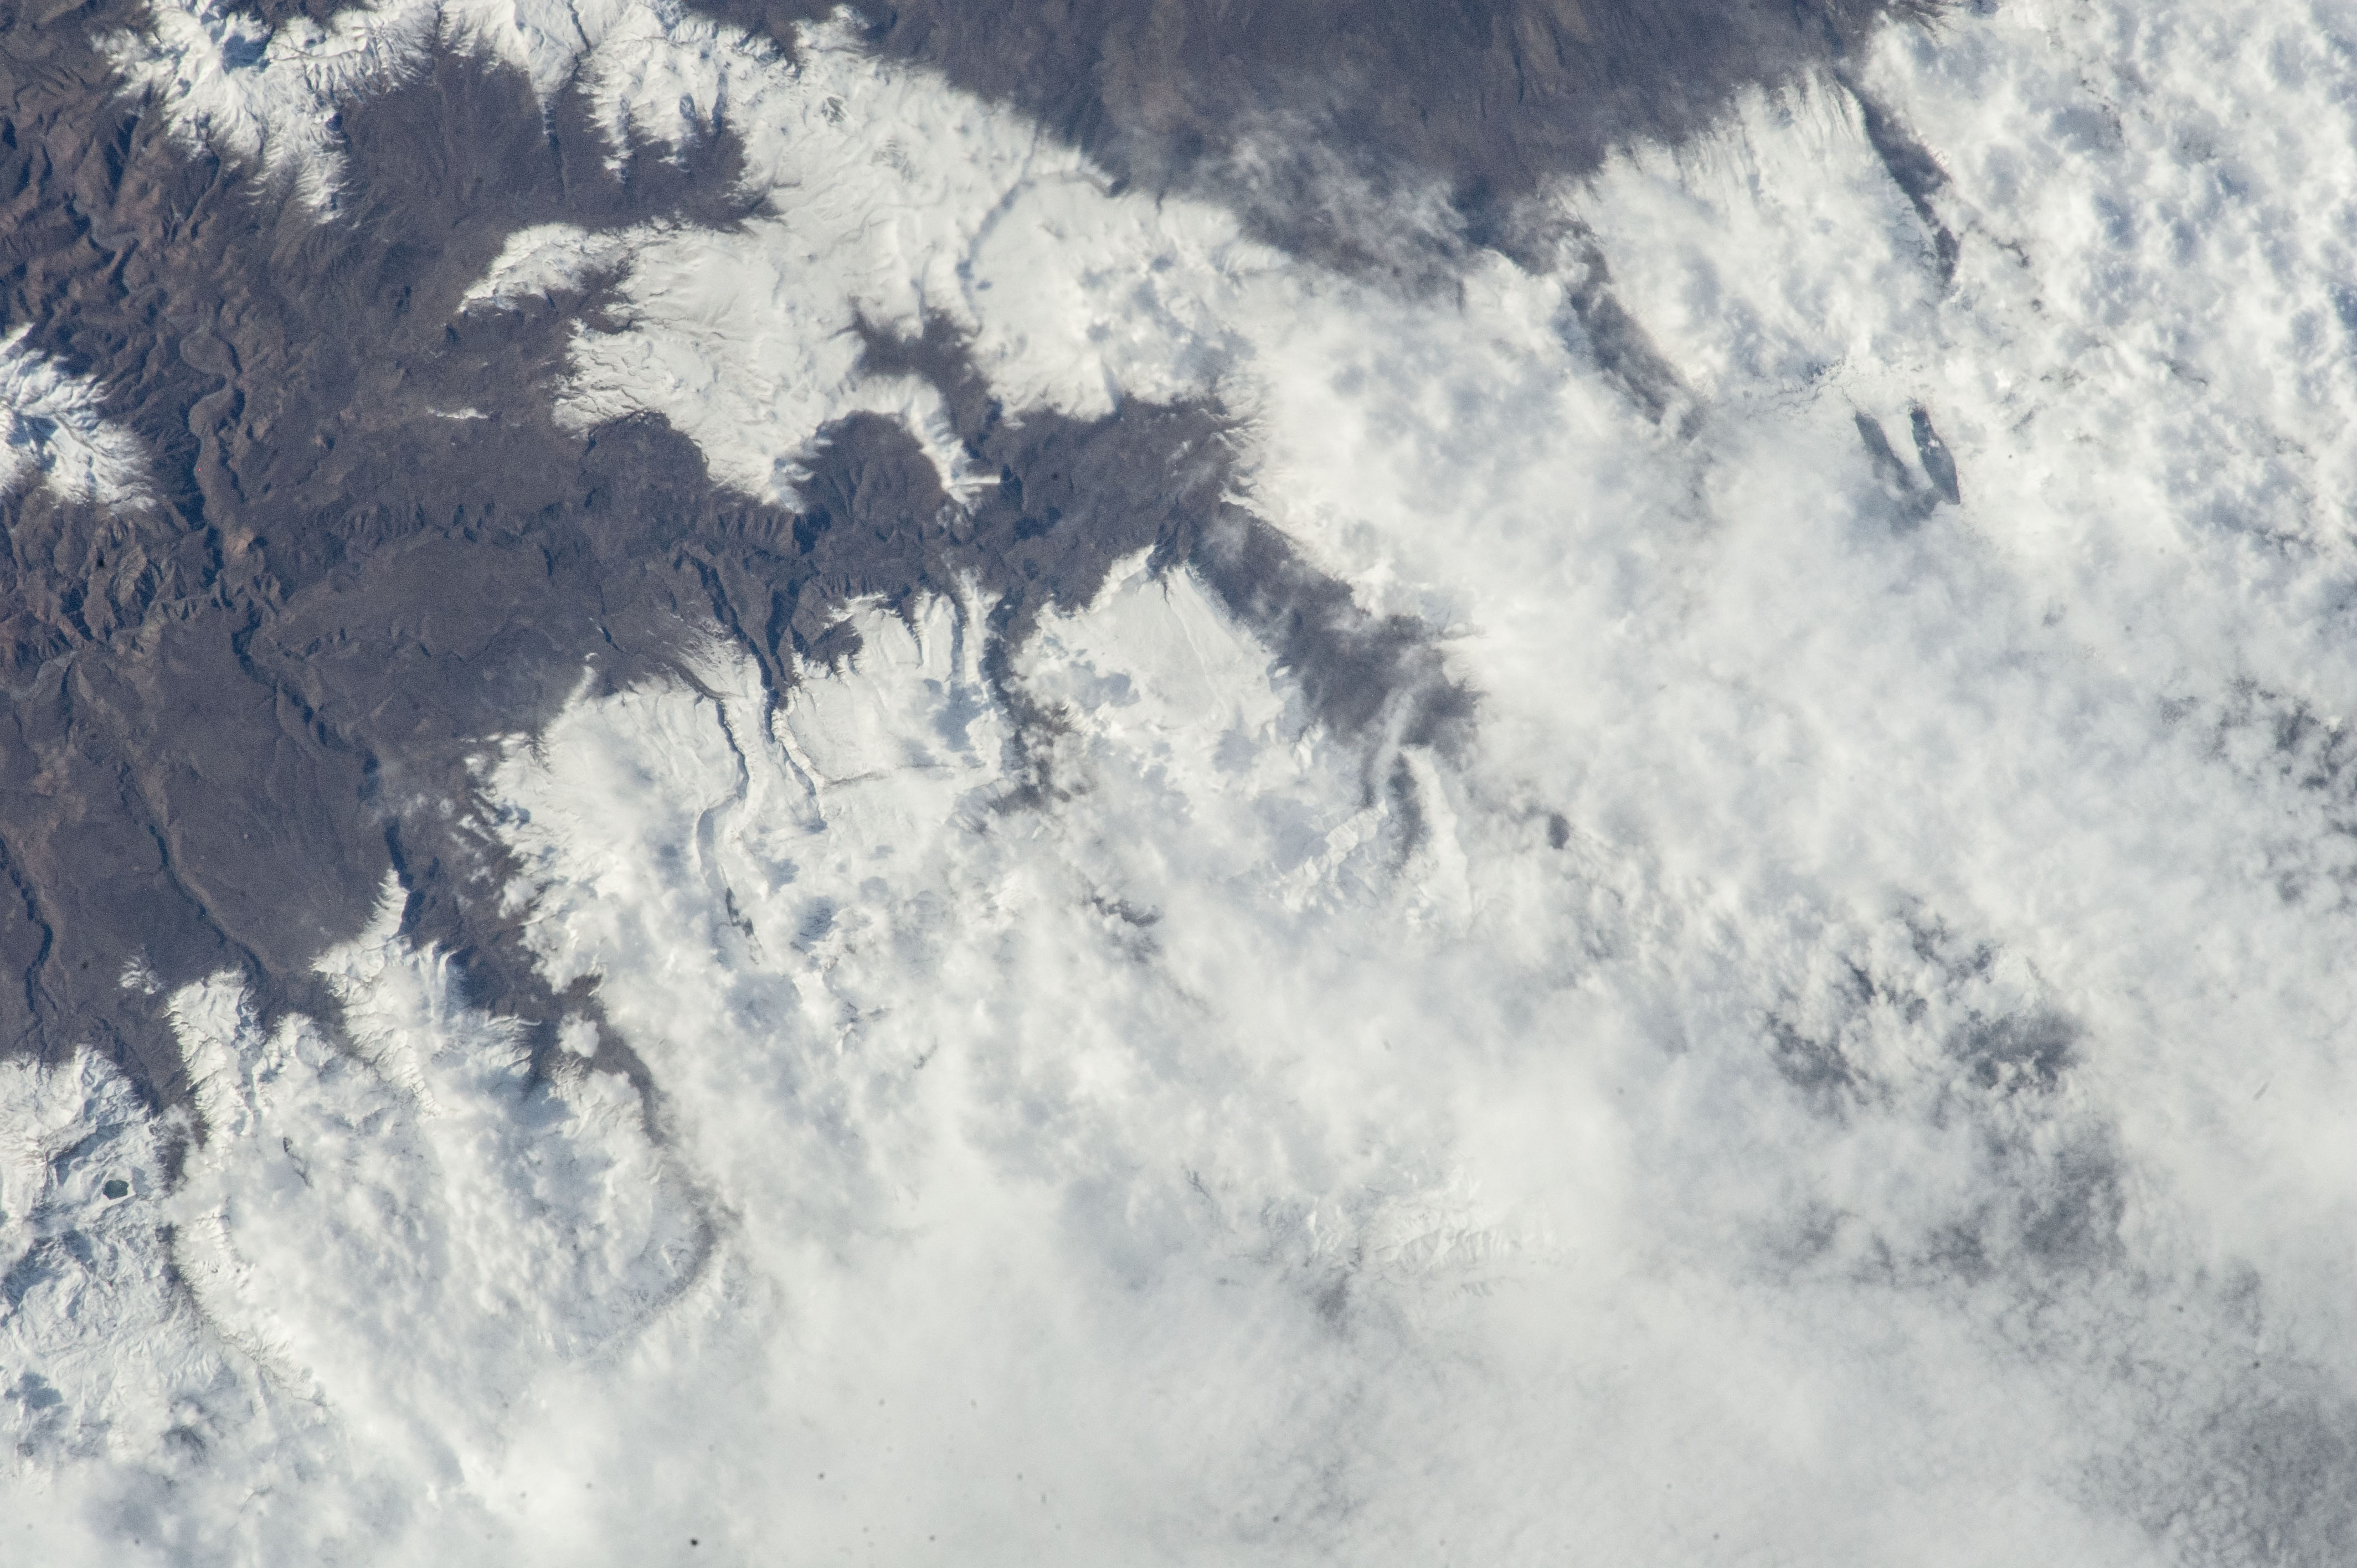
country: ARGENTINA
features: ANDEAN FOOTHILLS WITH SNOW
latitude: -37.6
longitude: -71.0
